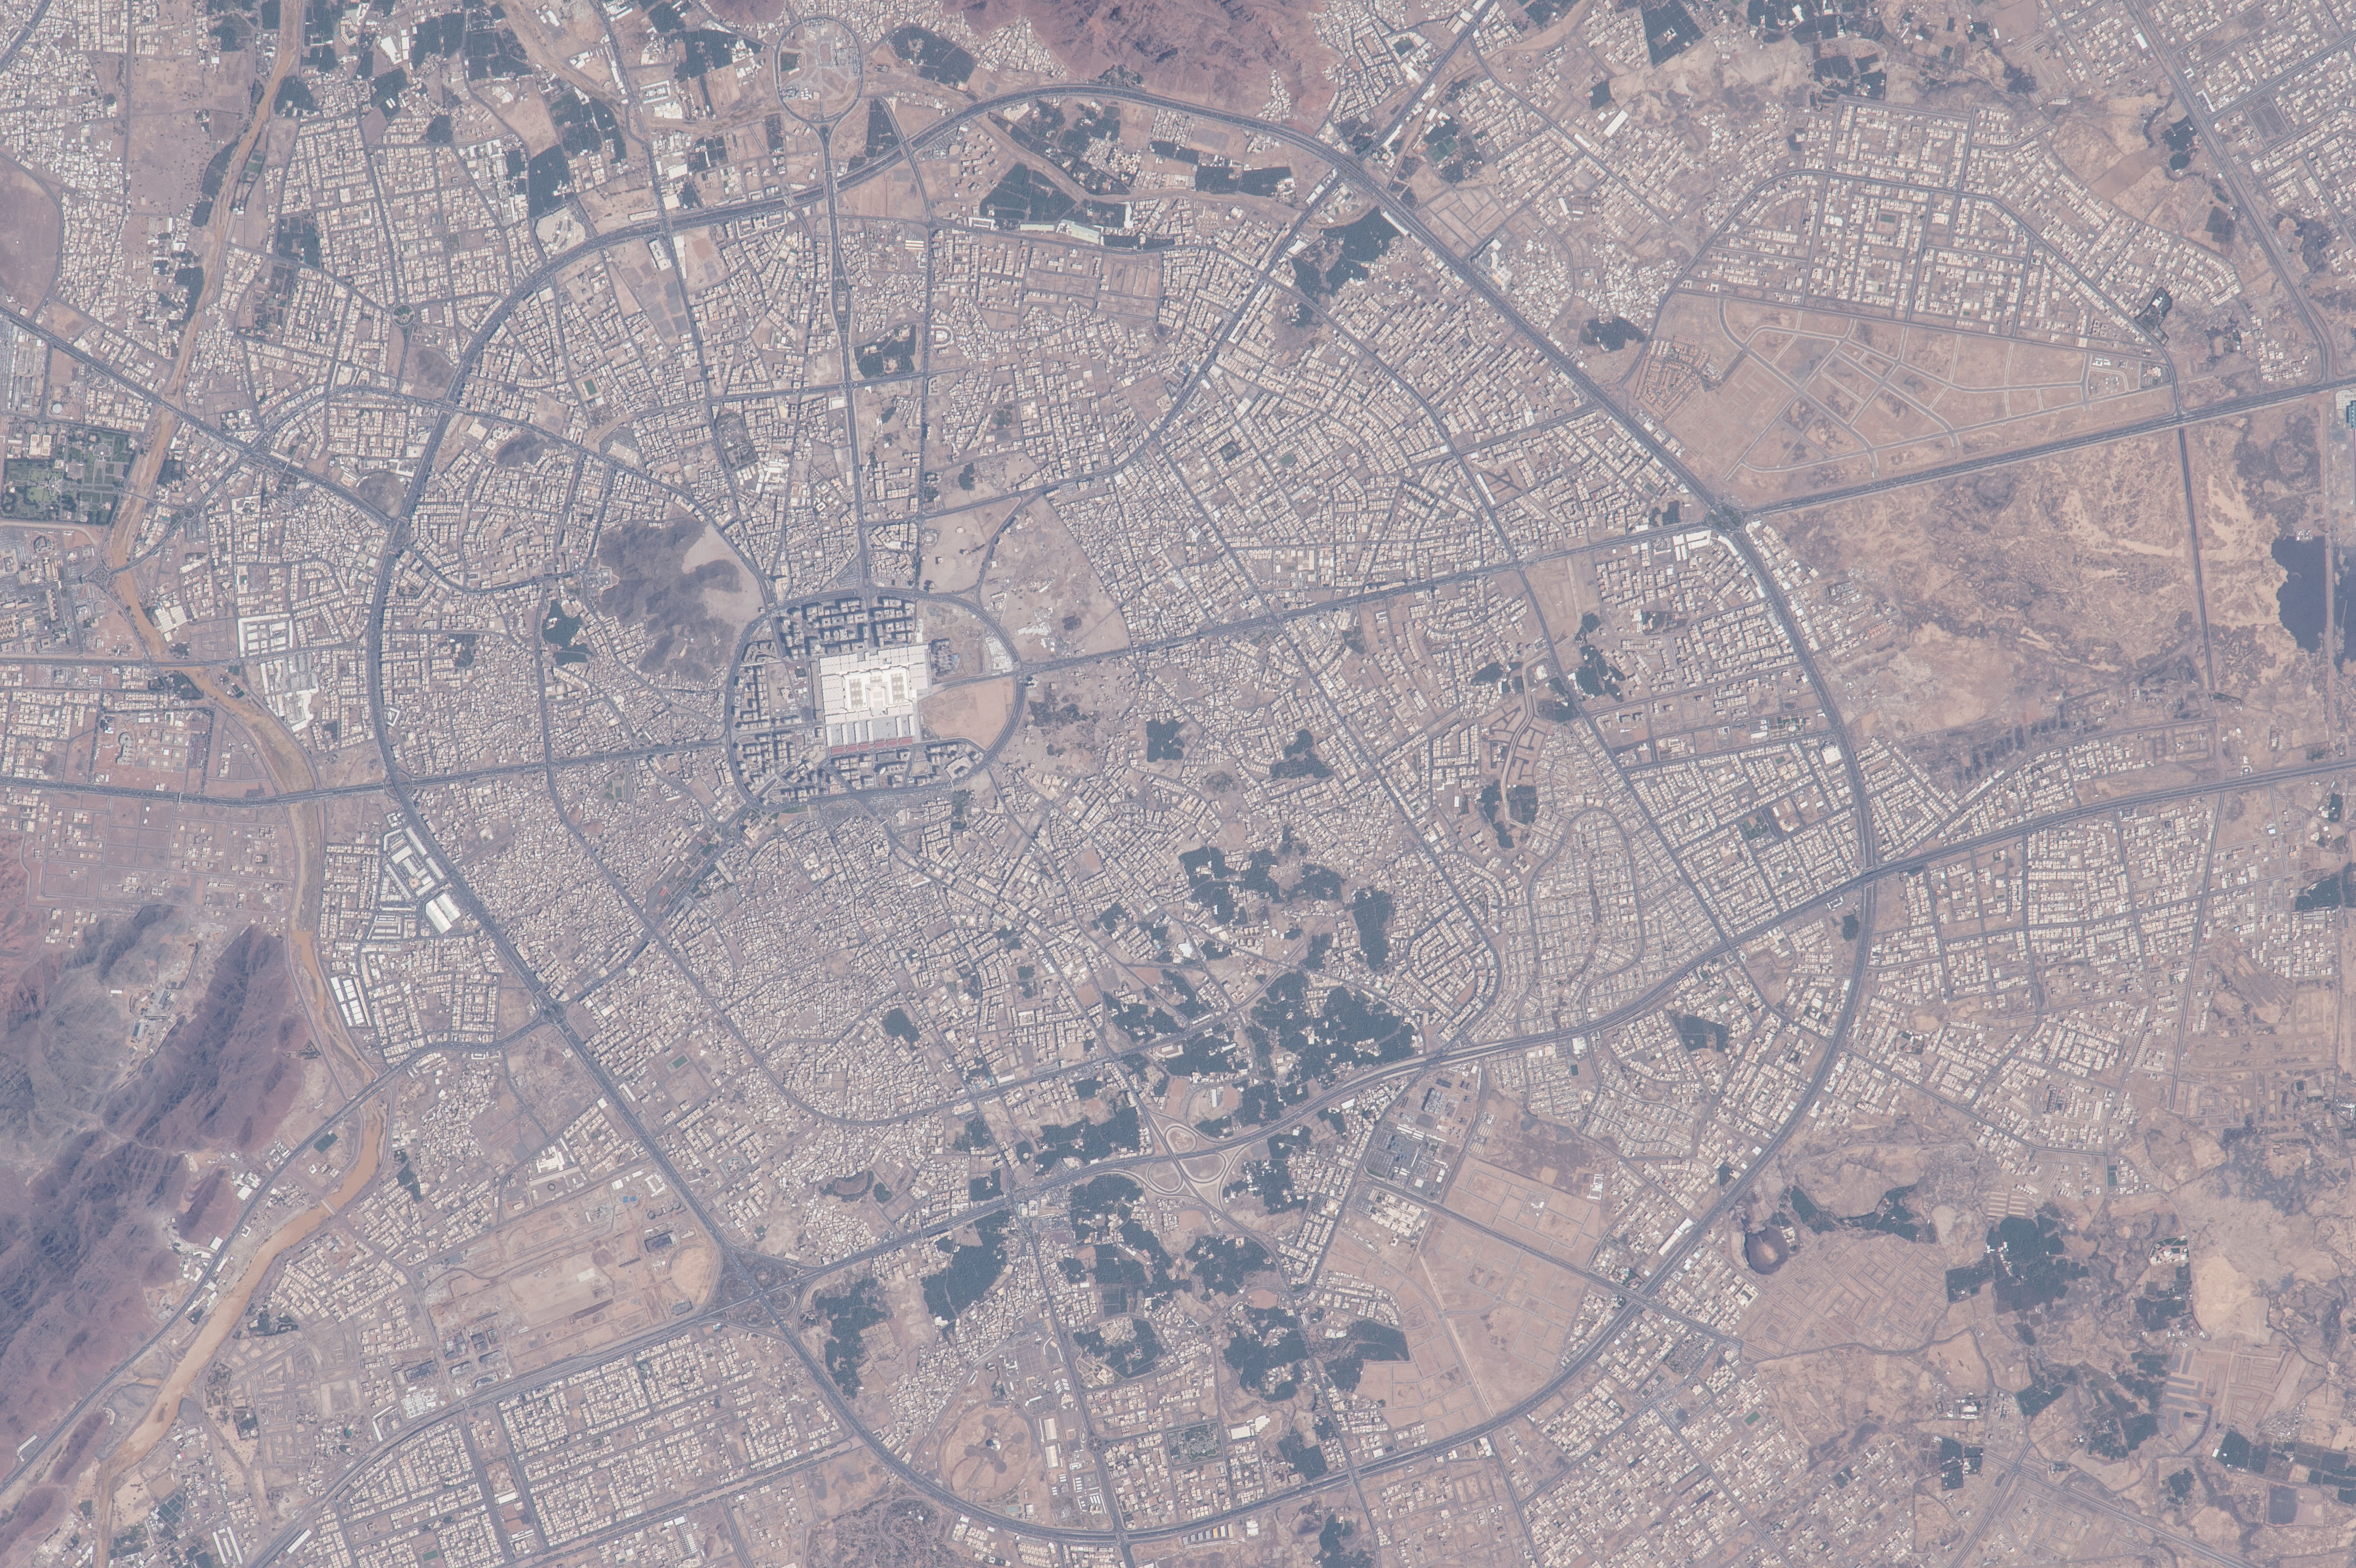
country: SAUDI ARABIA
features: MEDINA, PROPHET'S MOSQUE, ROADS
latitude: 24.4
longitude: 39.6
